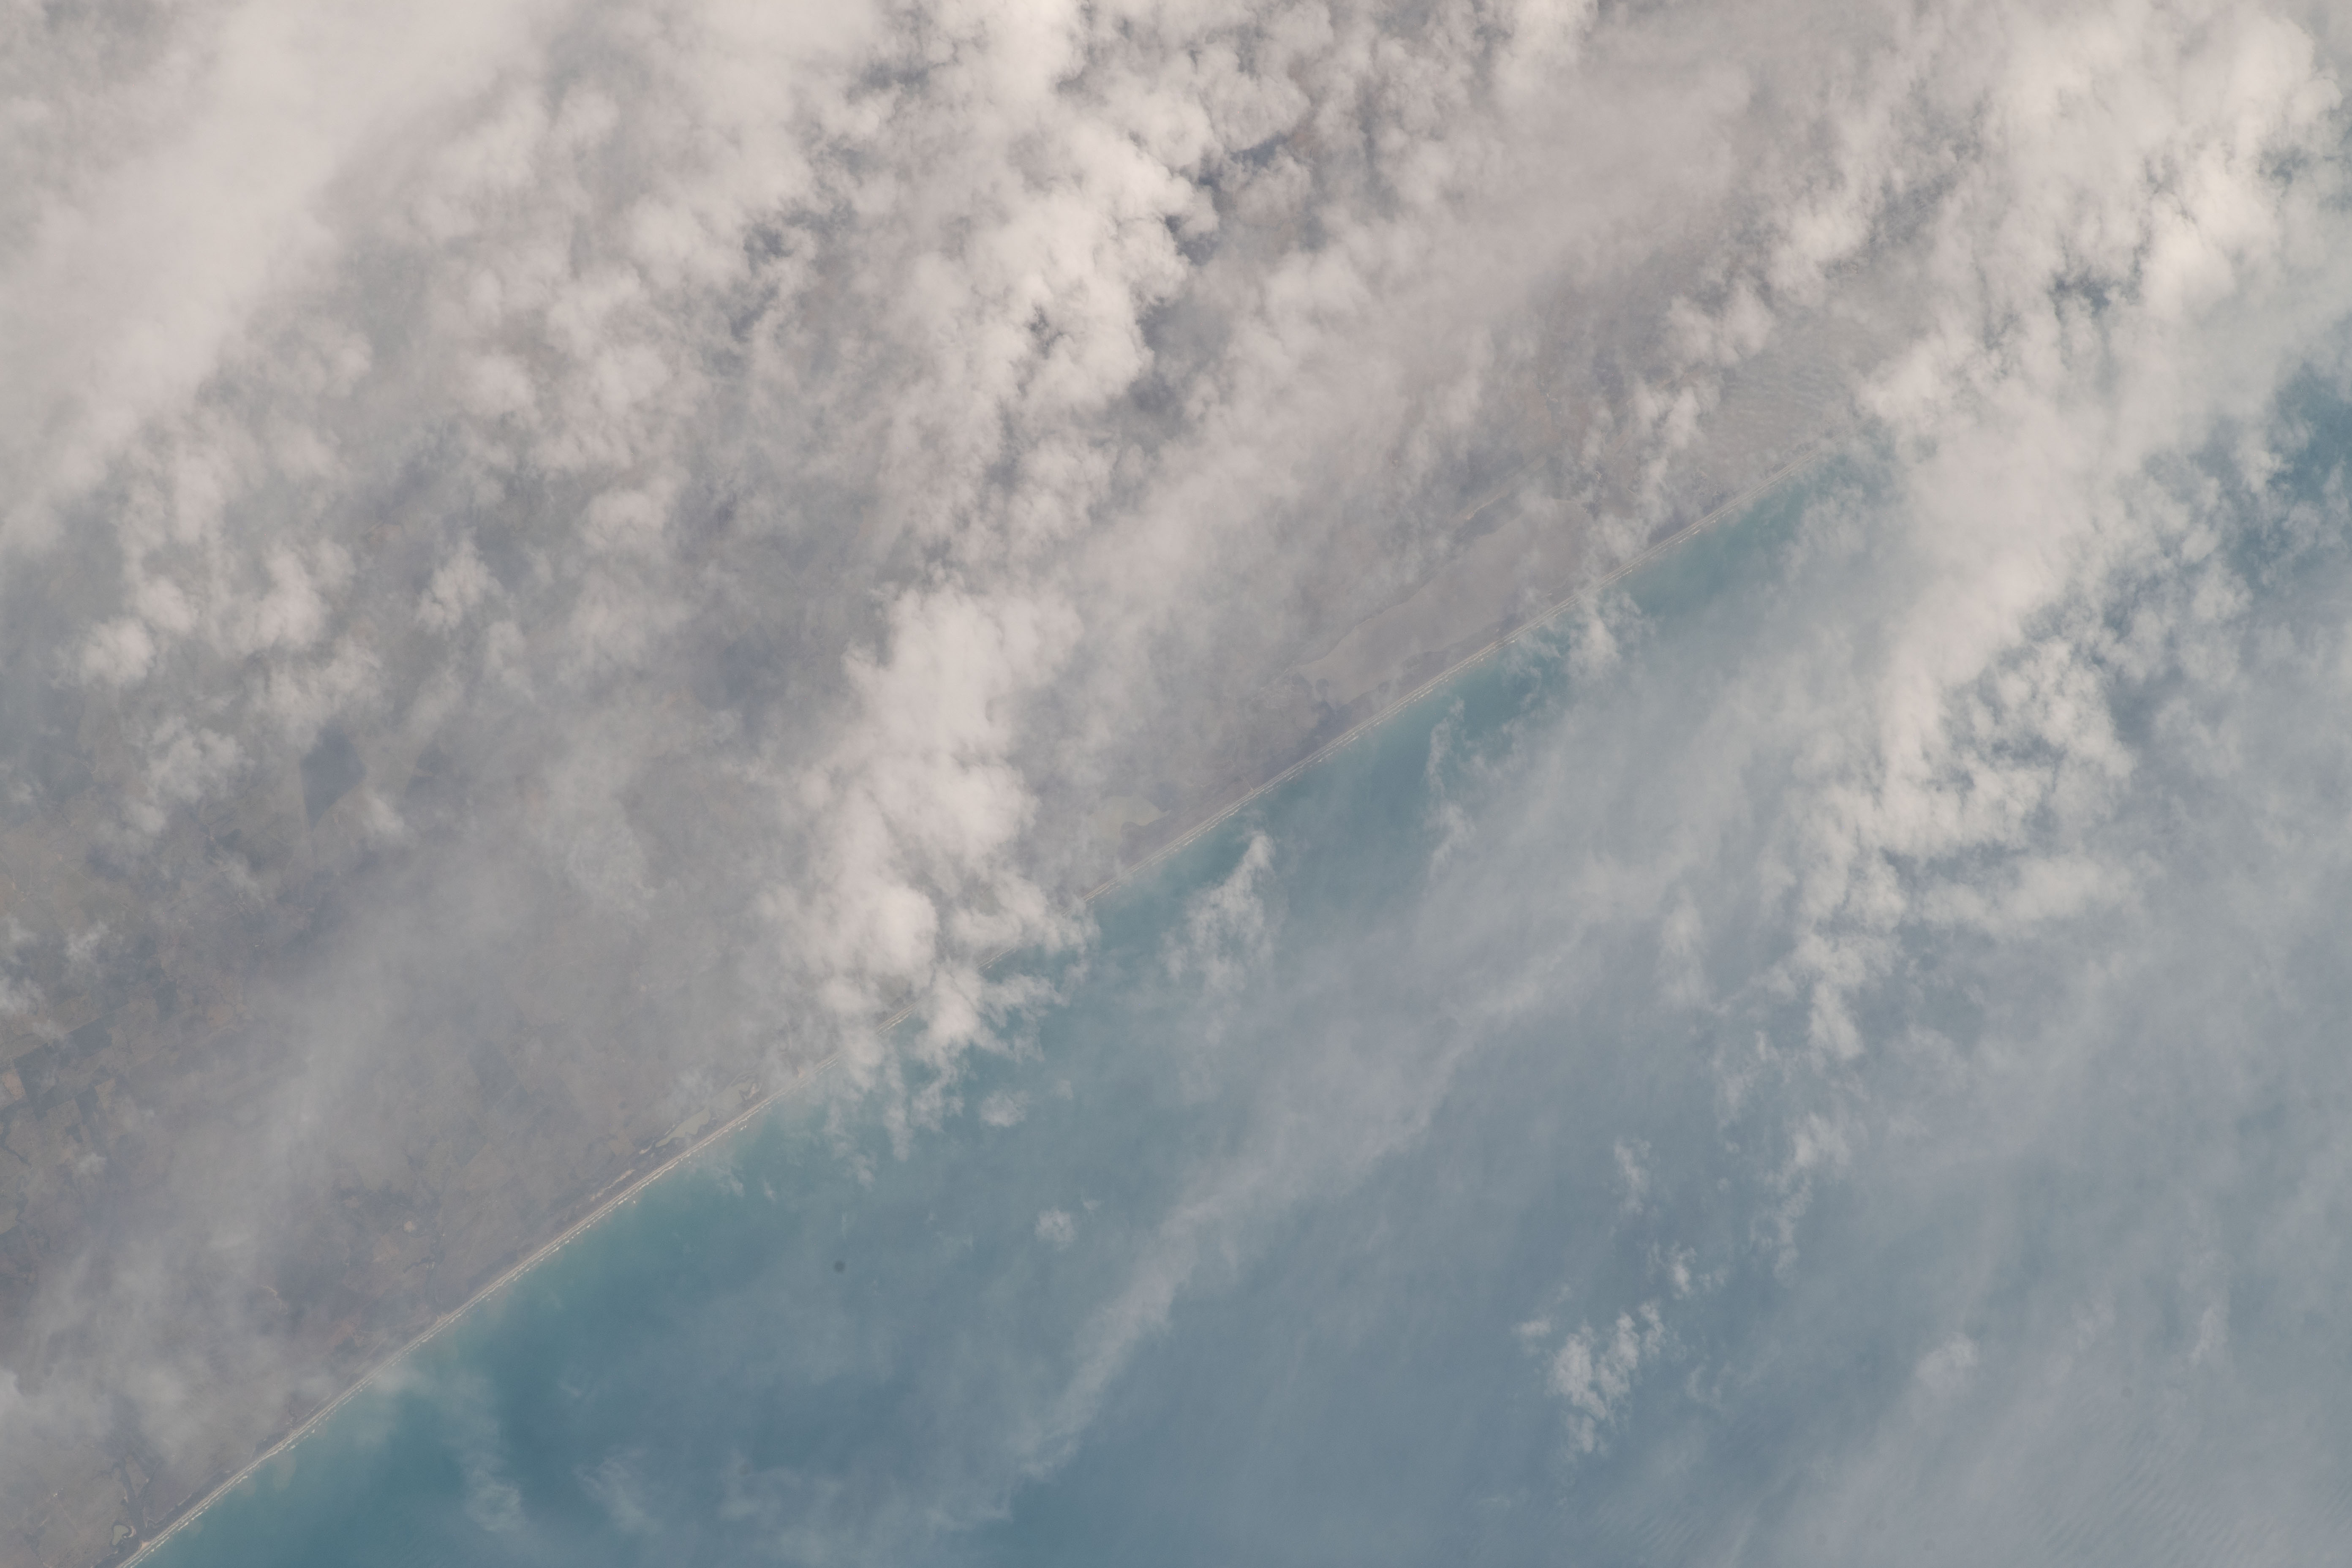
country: MEXICO
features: GULF OF MEXICO, COASTAL LOWLANDS, LAGUNA
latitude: 23.5
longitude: -97.8
